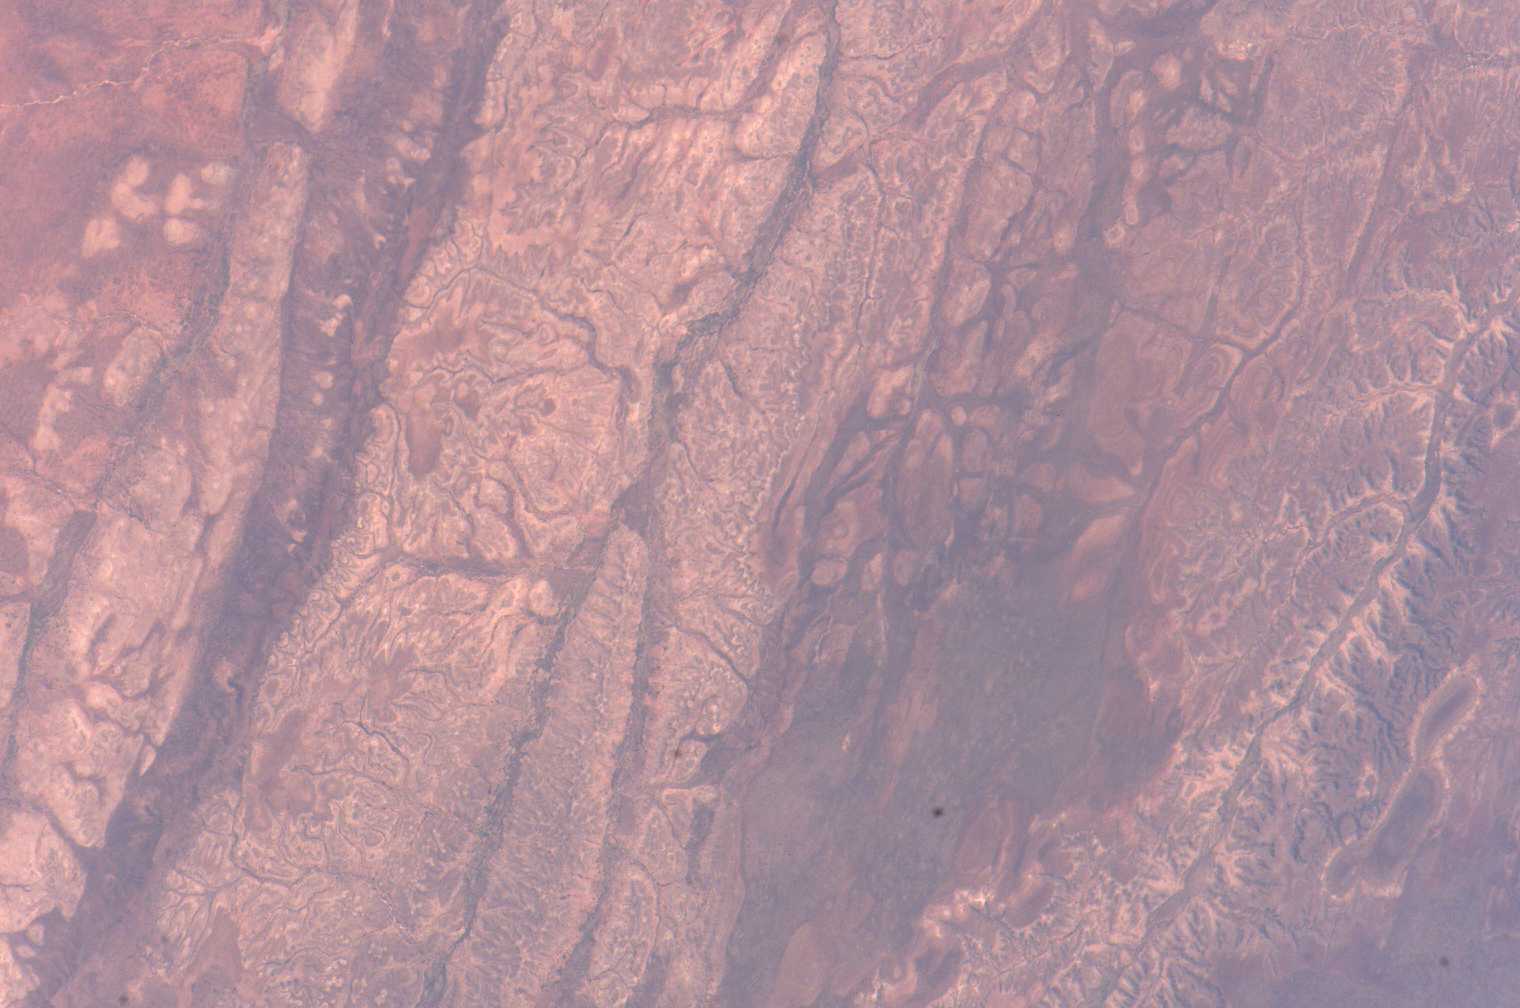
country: ETHIOPIA
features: FAFEM SHET RIVER DRAINAGE
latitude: 8.5
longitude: 43.0
